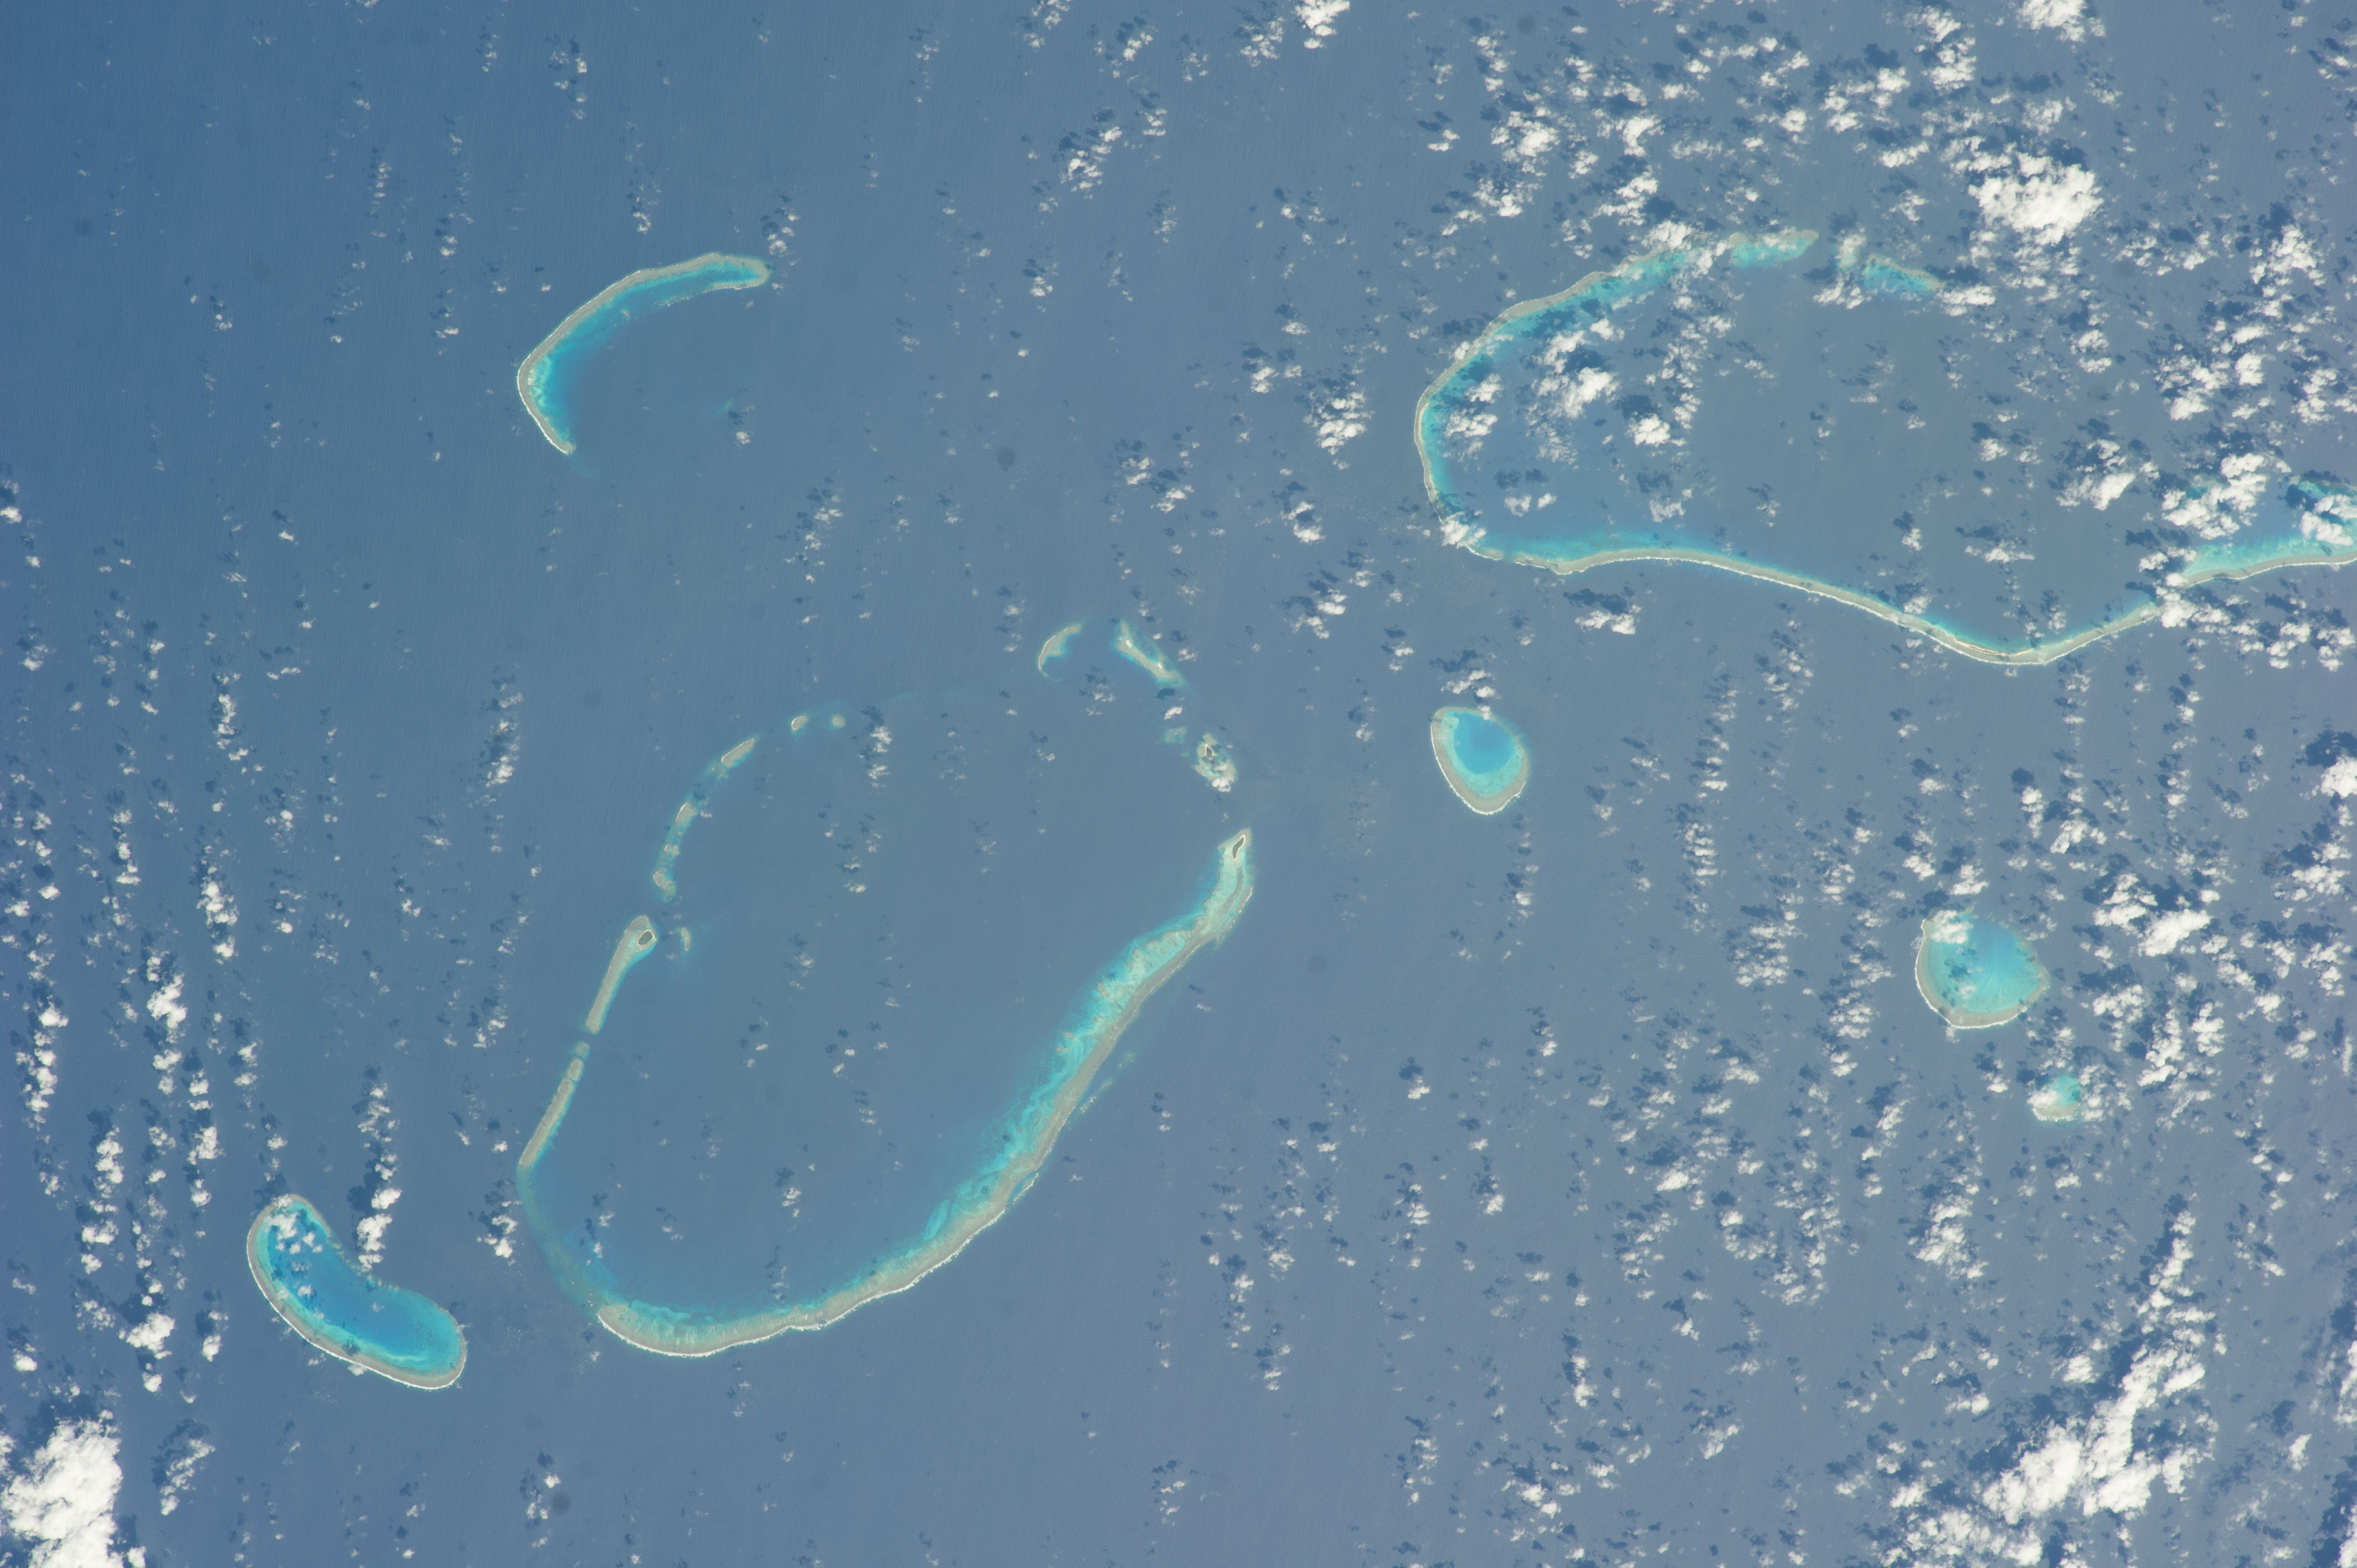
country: CORAL SEA
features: CORAL SEA, ARCHIPELAGO
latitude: -18.3
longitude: 163.0
